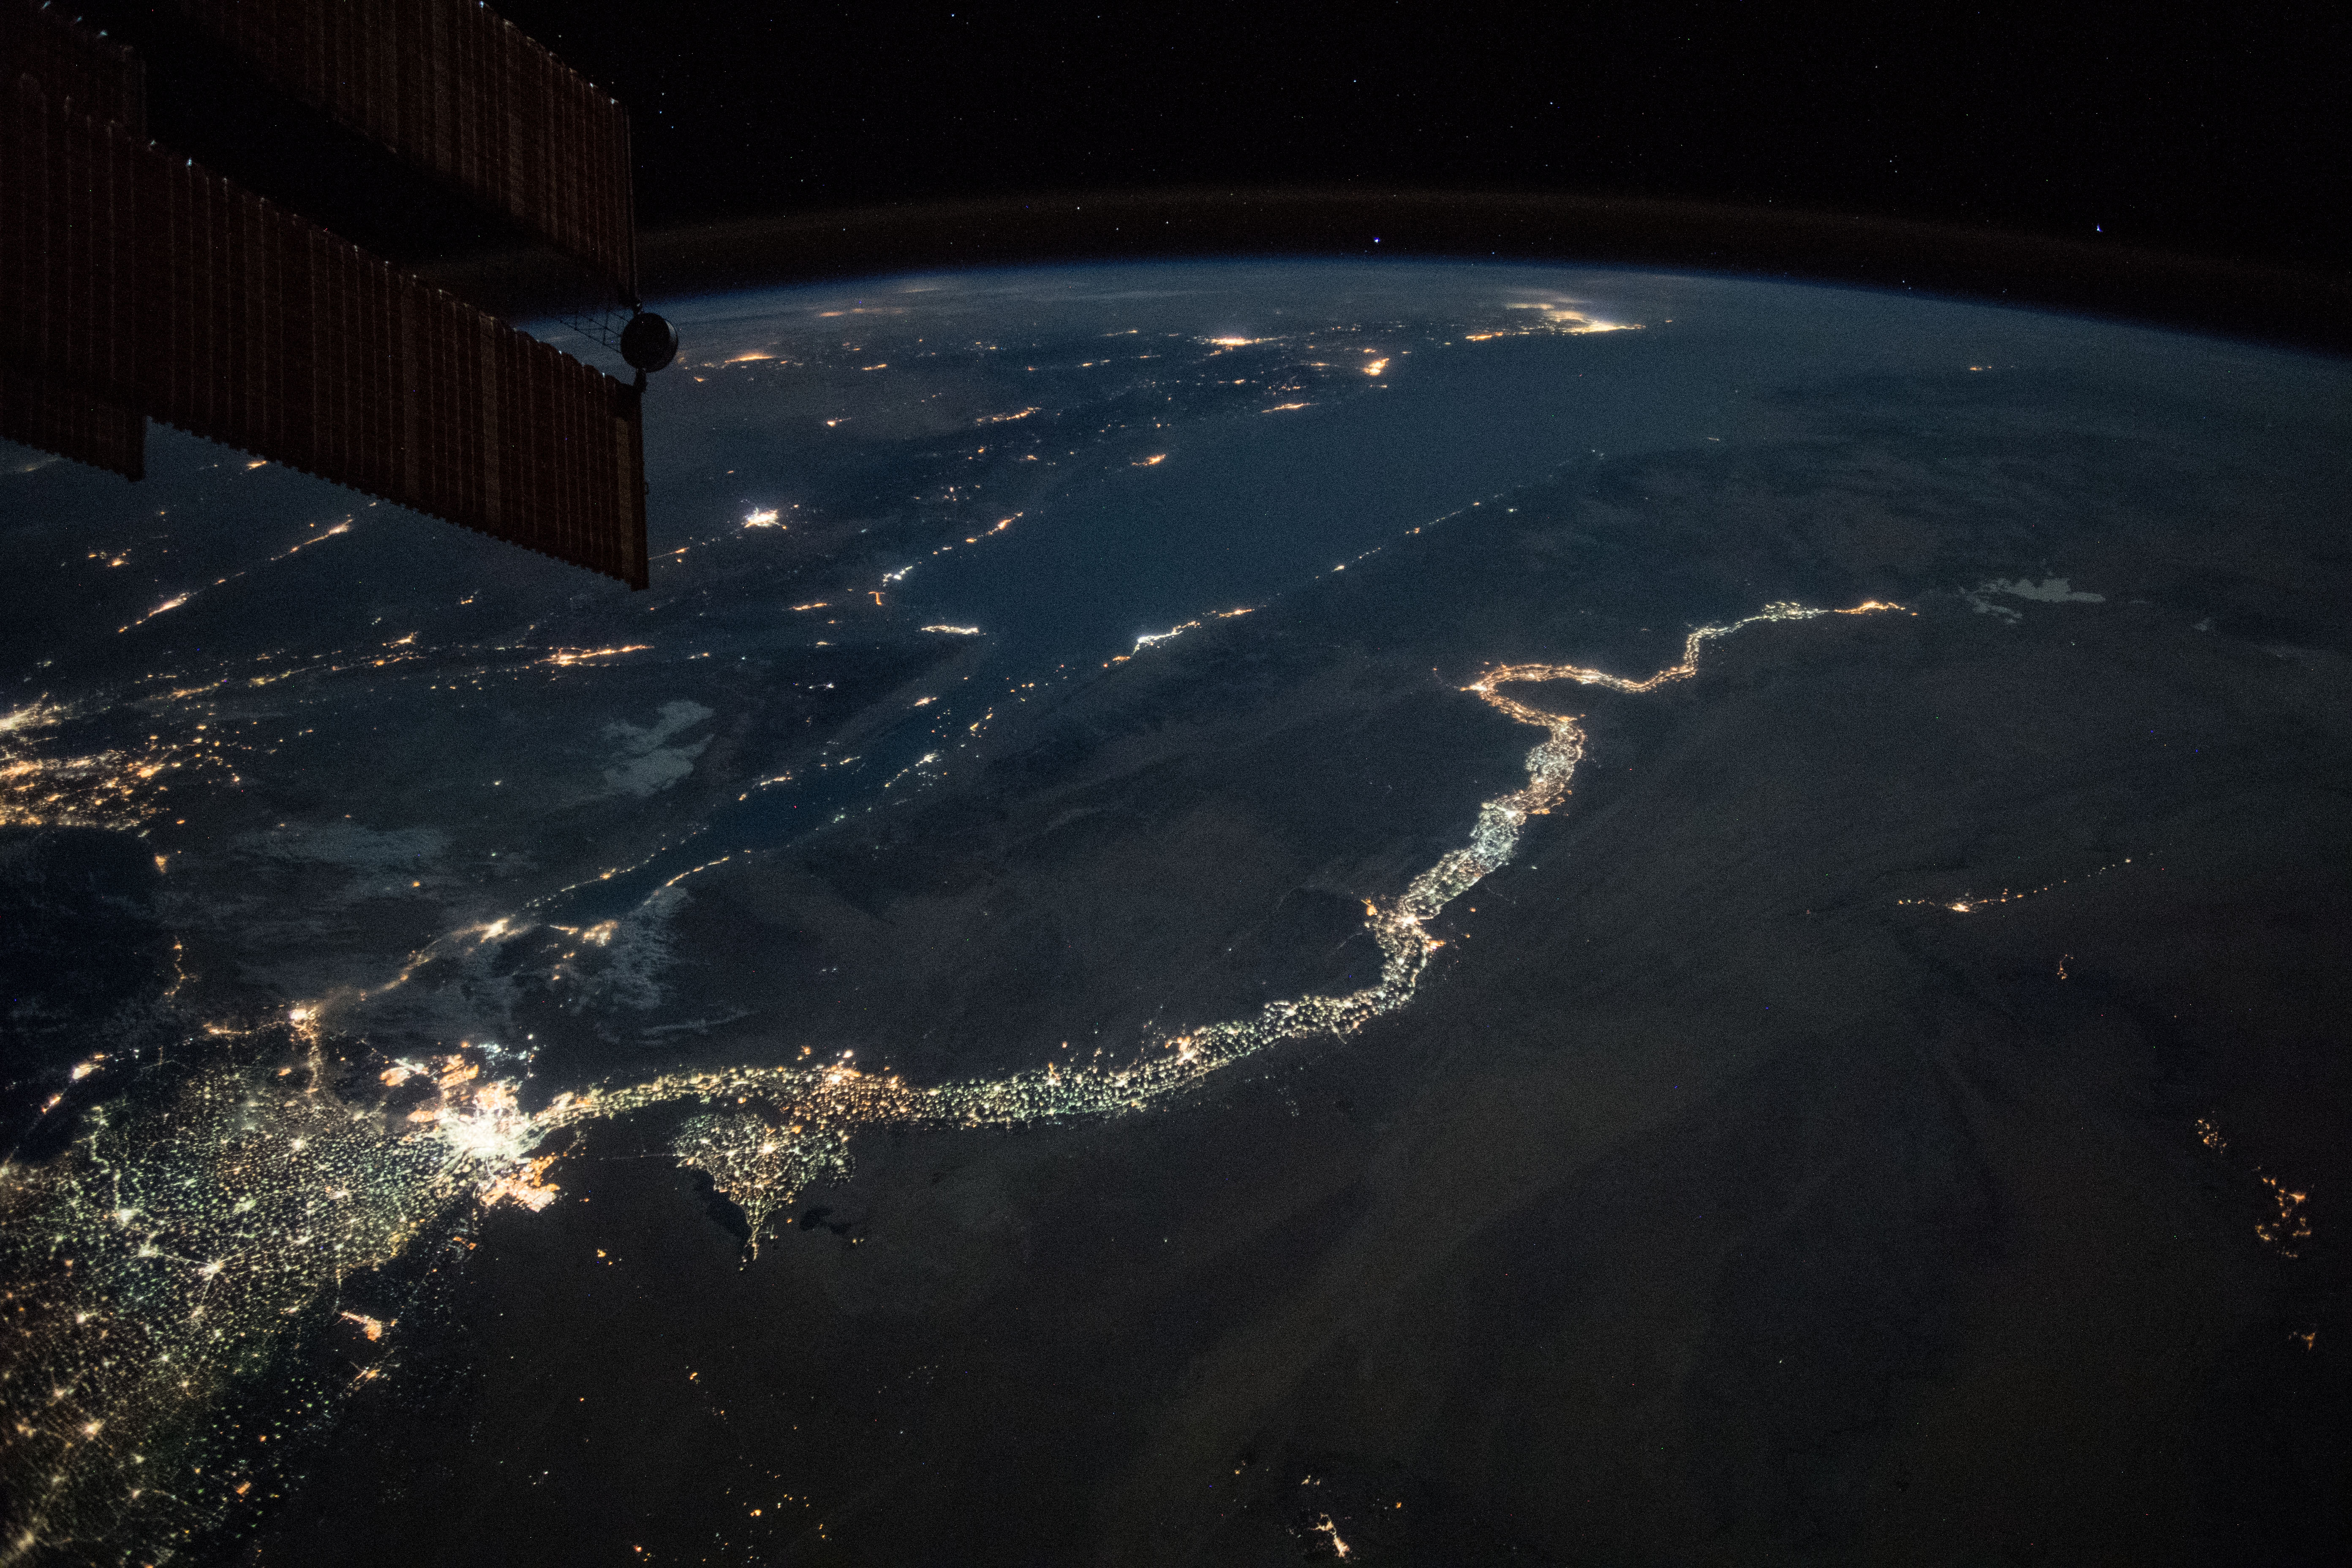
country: EGYPT
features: EASTERN DESERT, CAIRO CITY, GULF OF SUEZ, GULF OF AQABA, ISMAILIA CITY, SUEZ CITY, MANSOURA CITY, FAIYUM CITY, MINYA CITY, NILE RIVER, NIGHT, EARTH LIMB
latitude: 27.8
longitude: 32.5
